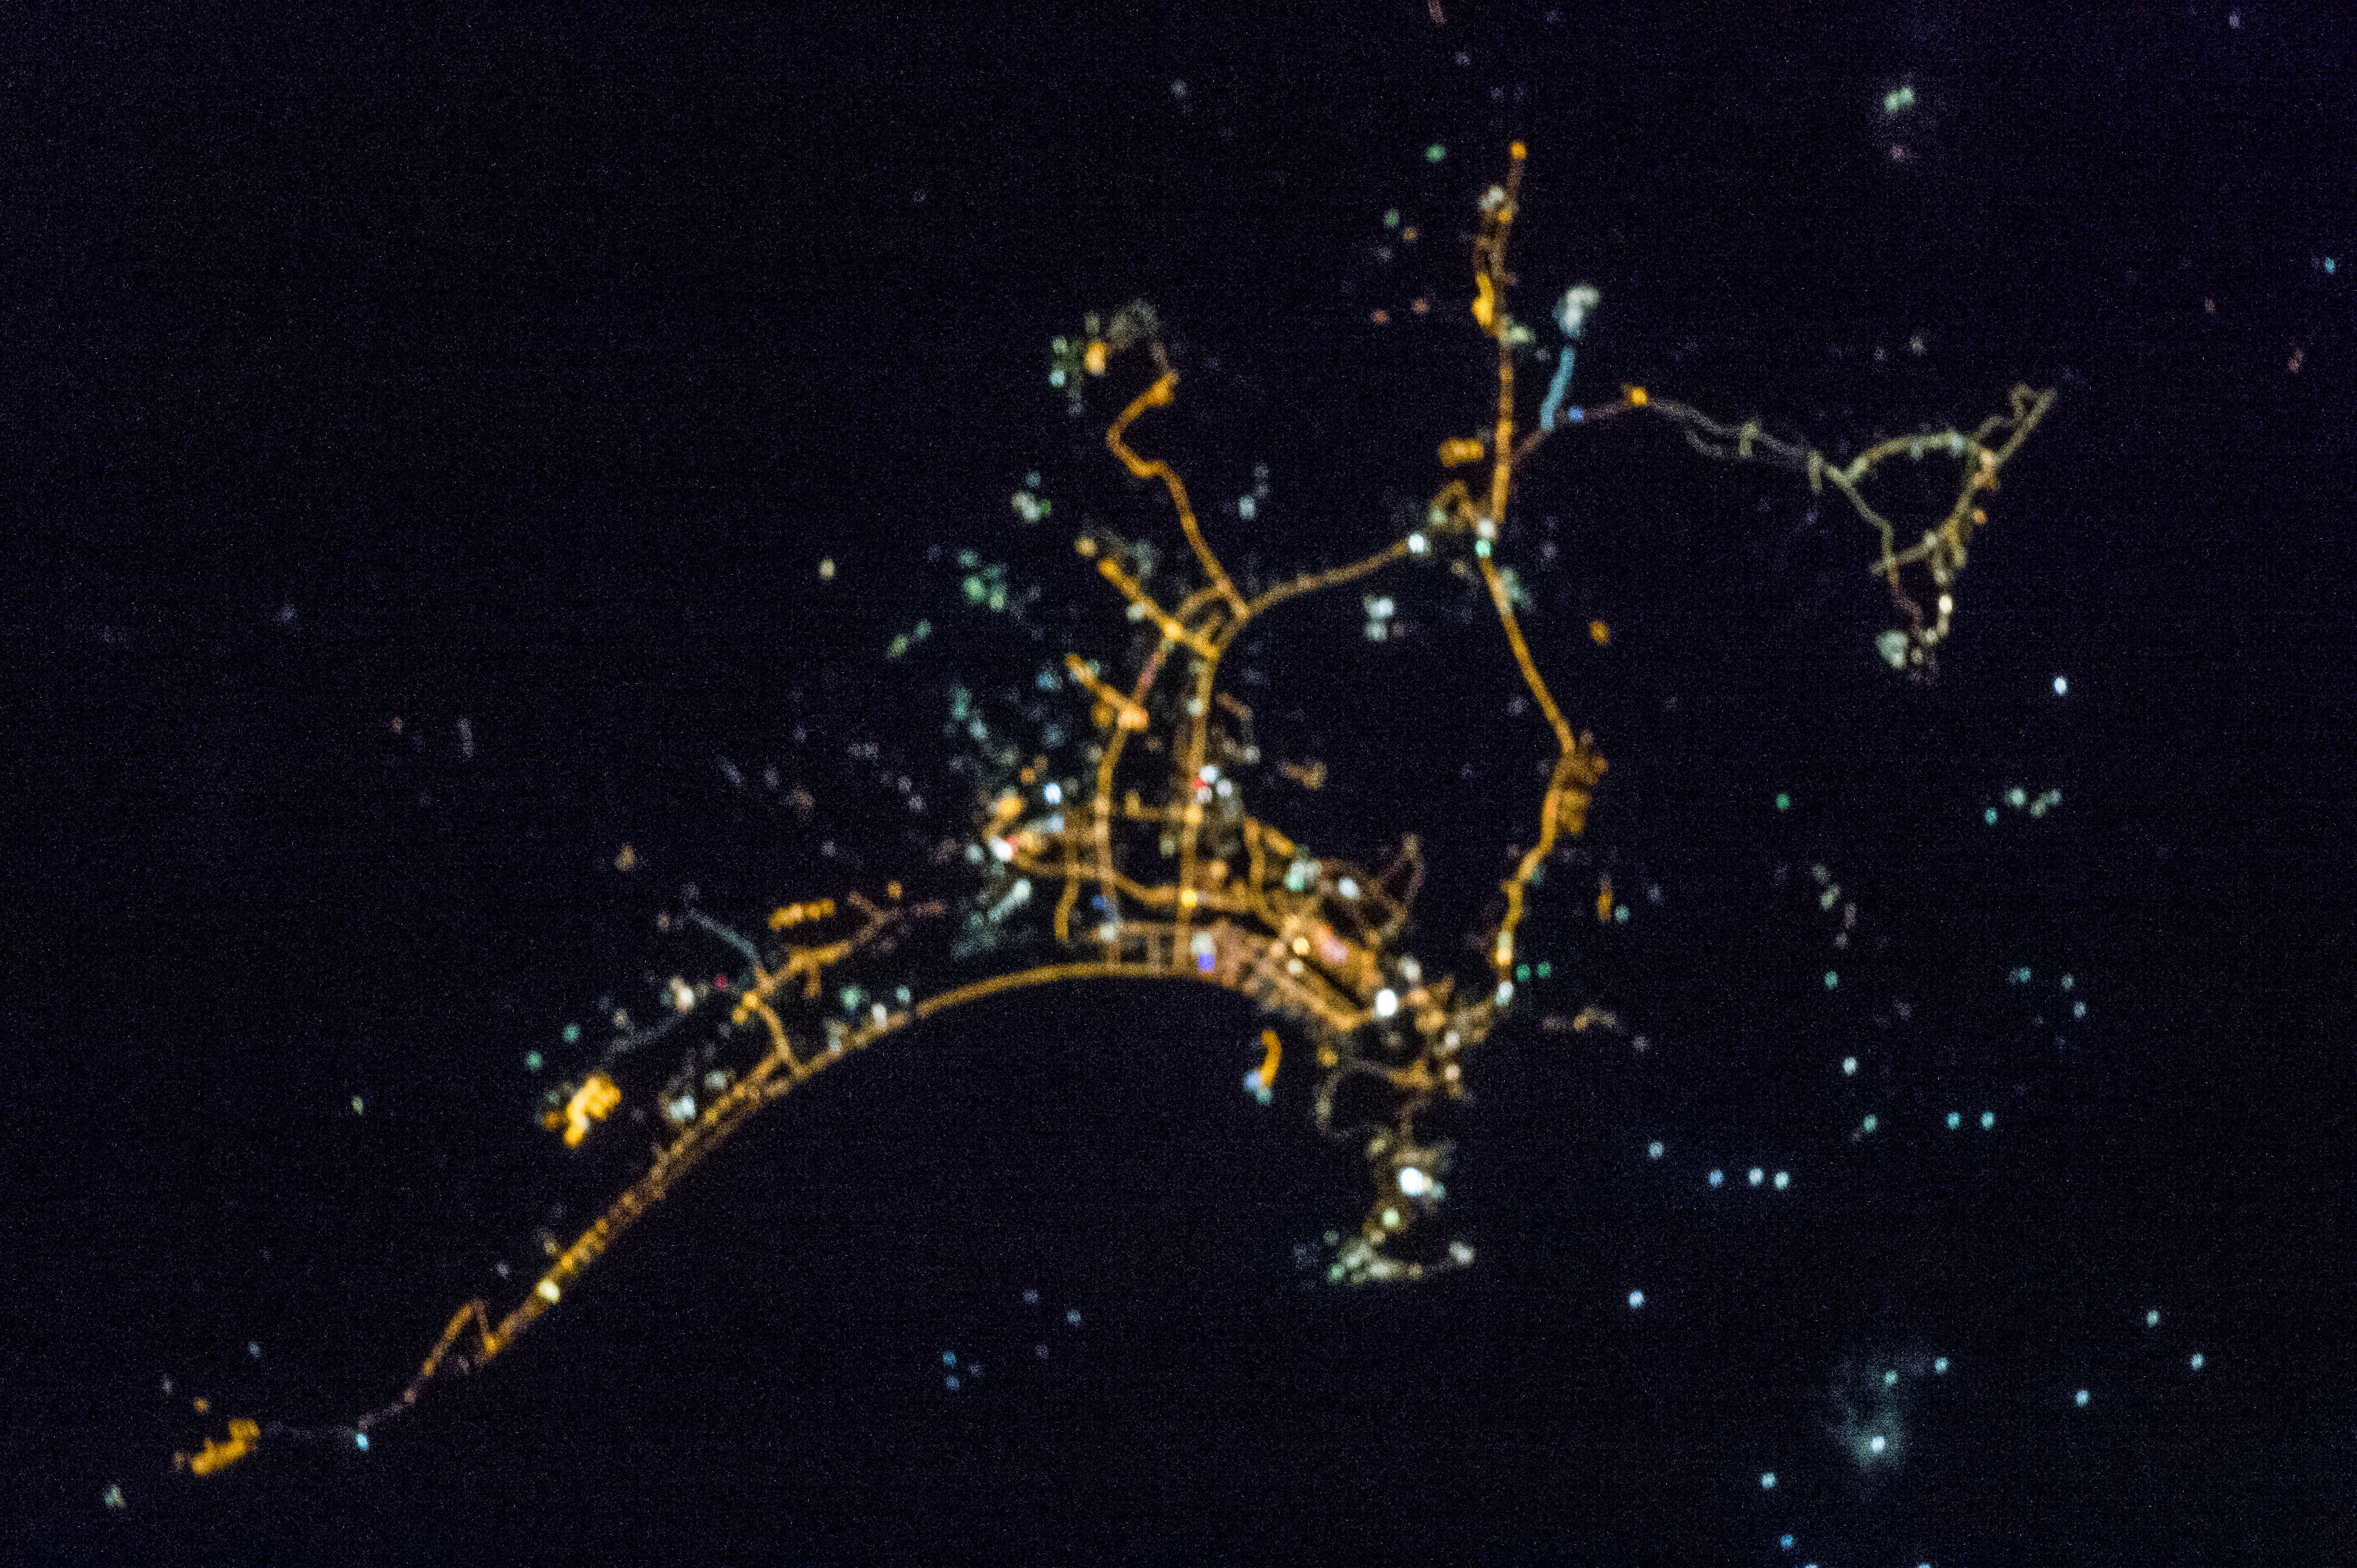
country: CHINA
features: SANYA
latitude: 18.3
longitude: 109.5
